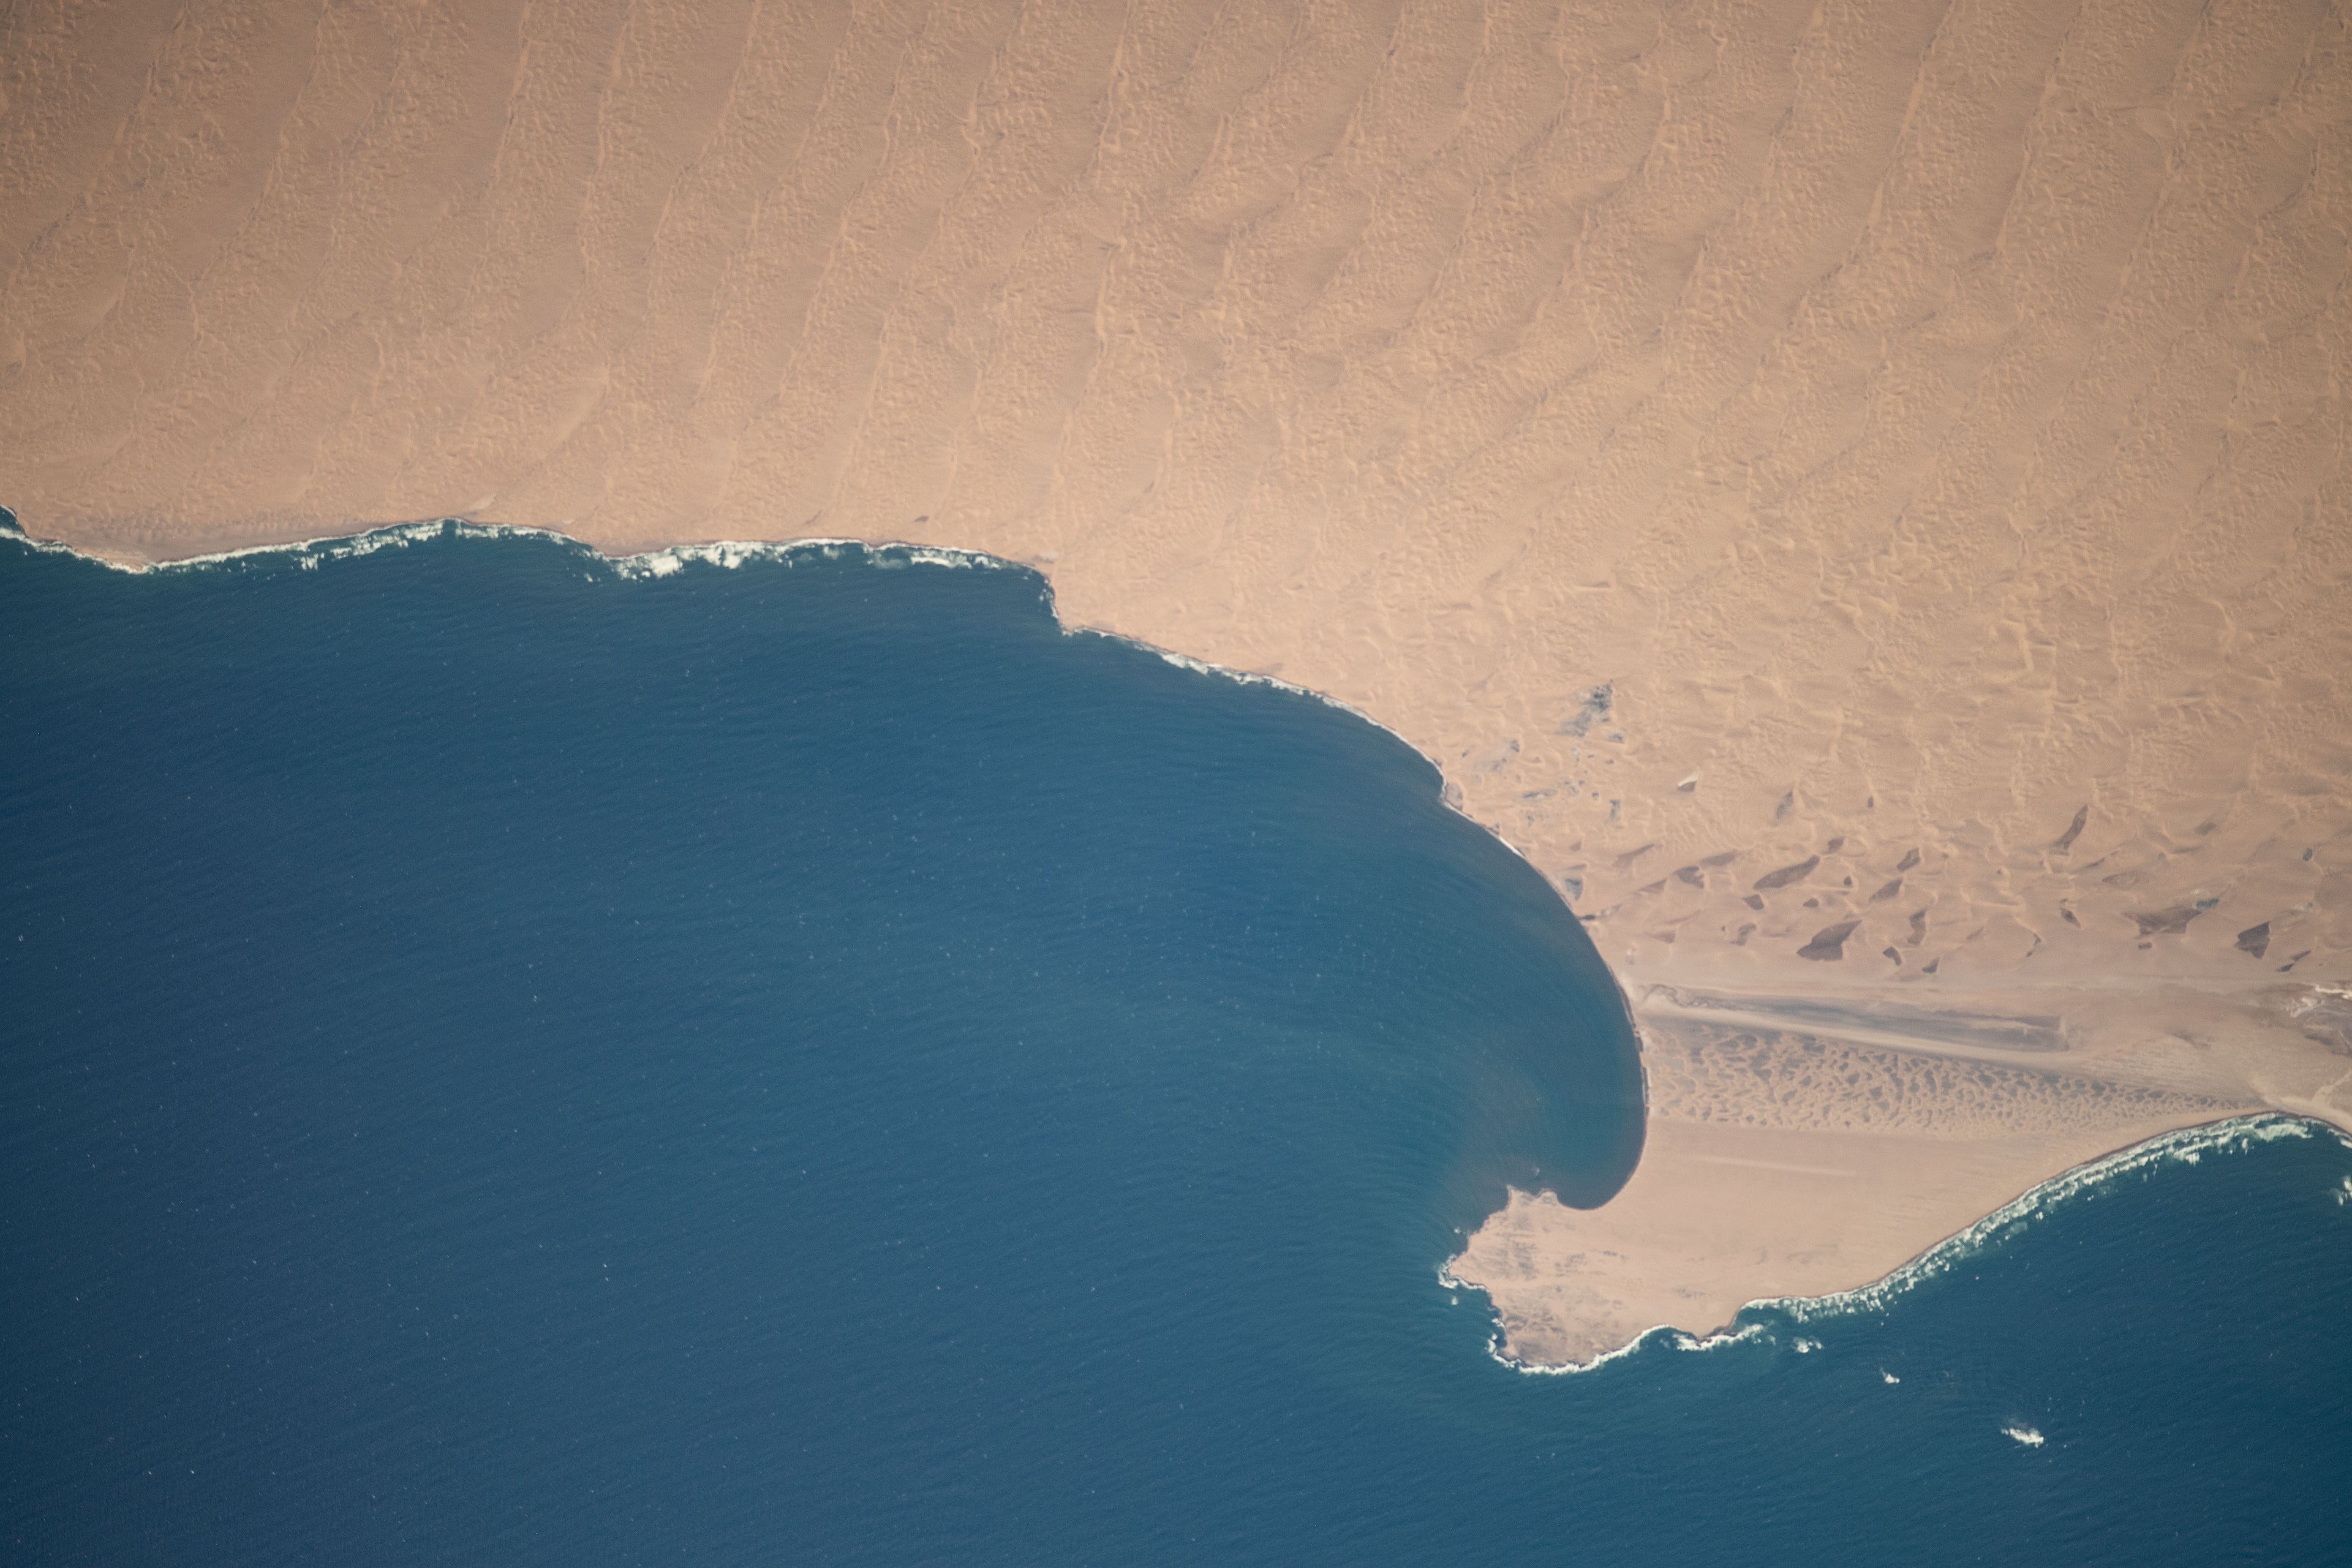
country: NAMIBIA
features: DES.,HOTTENTOTSBAAI BAY,HOTTENTOTSBAAI,NAMIBIA, HOTTENTOT BAY, HOTTENTOT CAPE, BLUE MONTAIN
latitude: -26.1
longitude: 15.0
